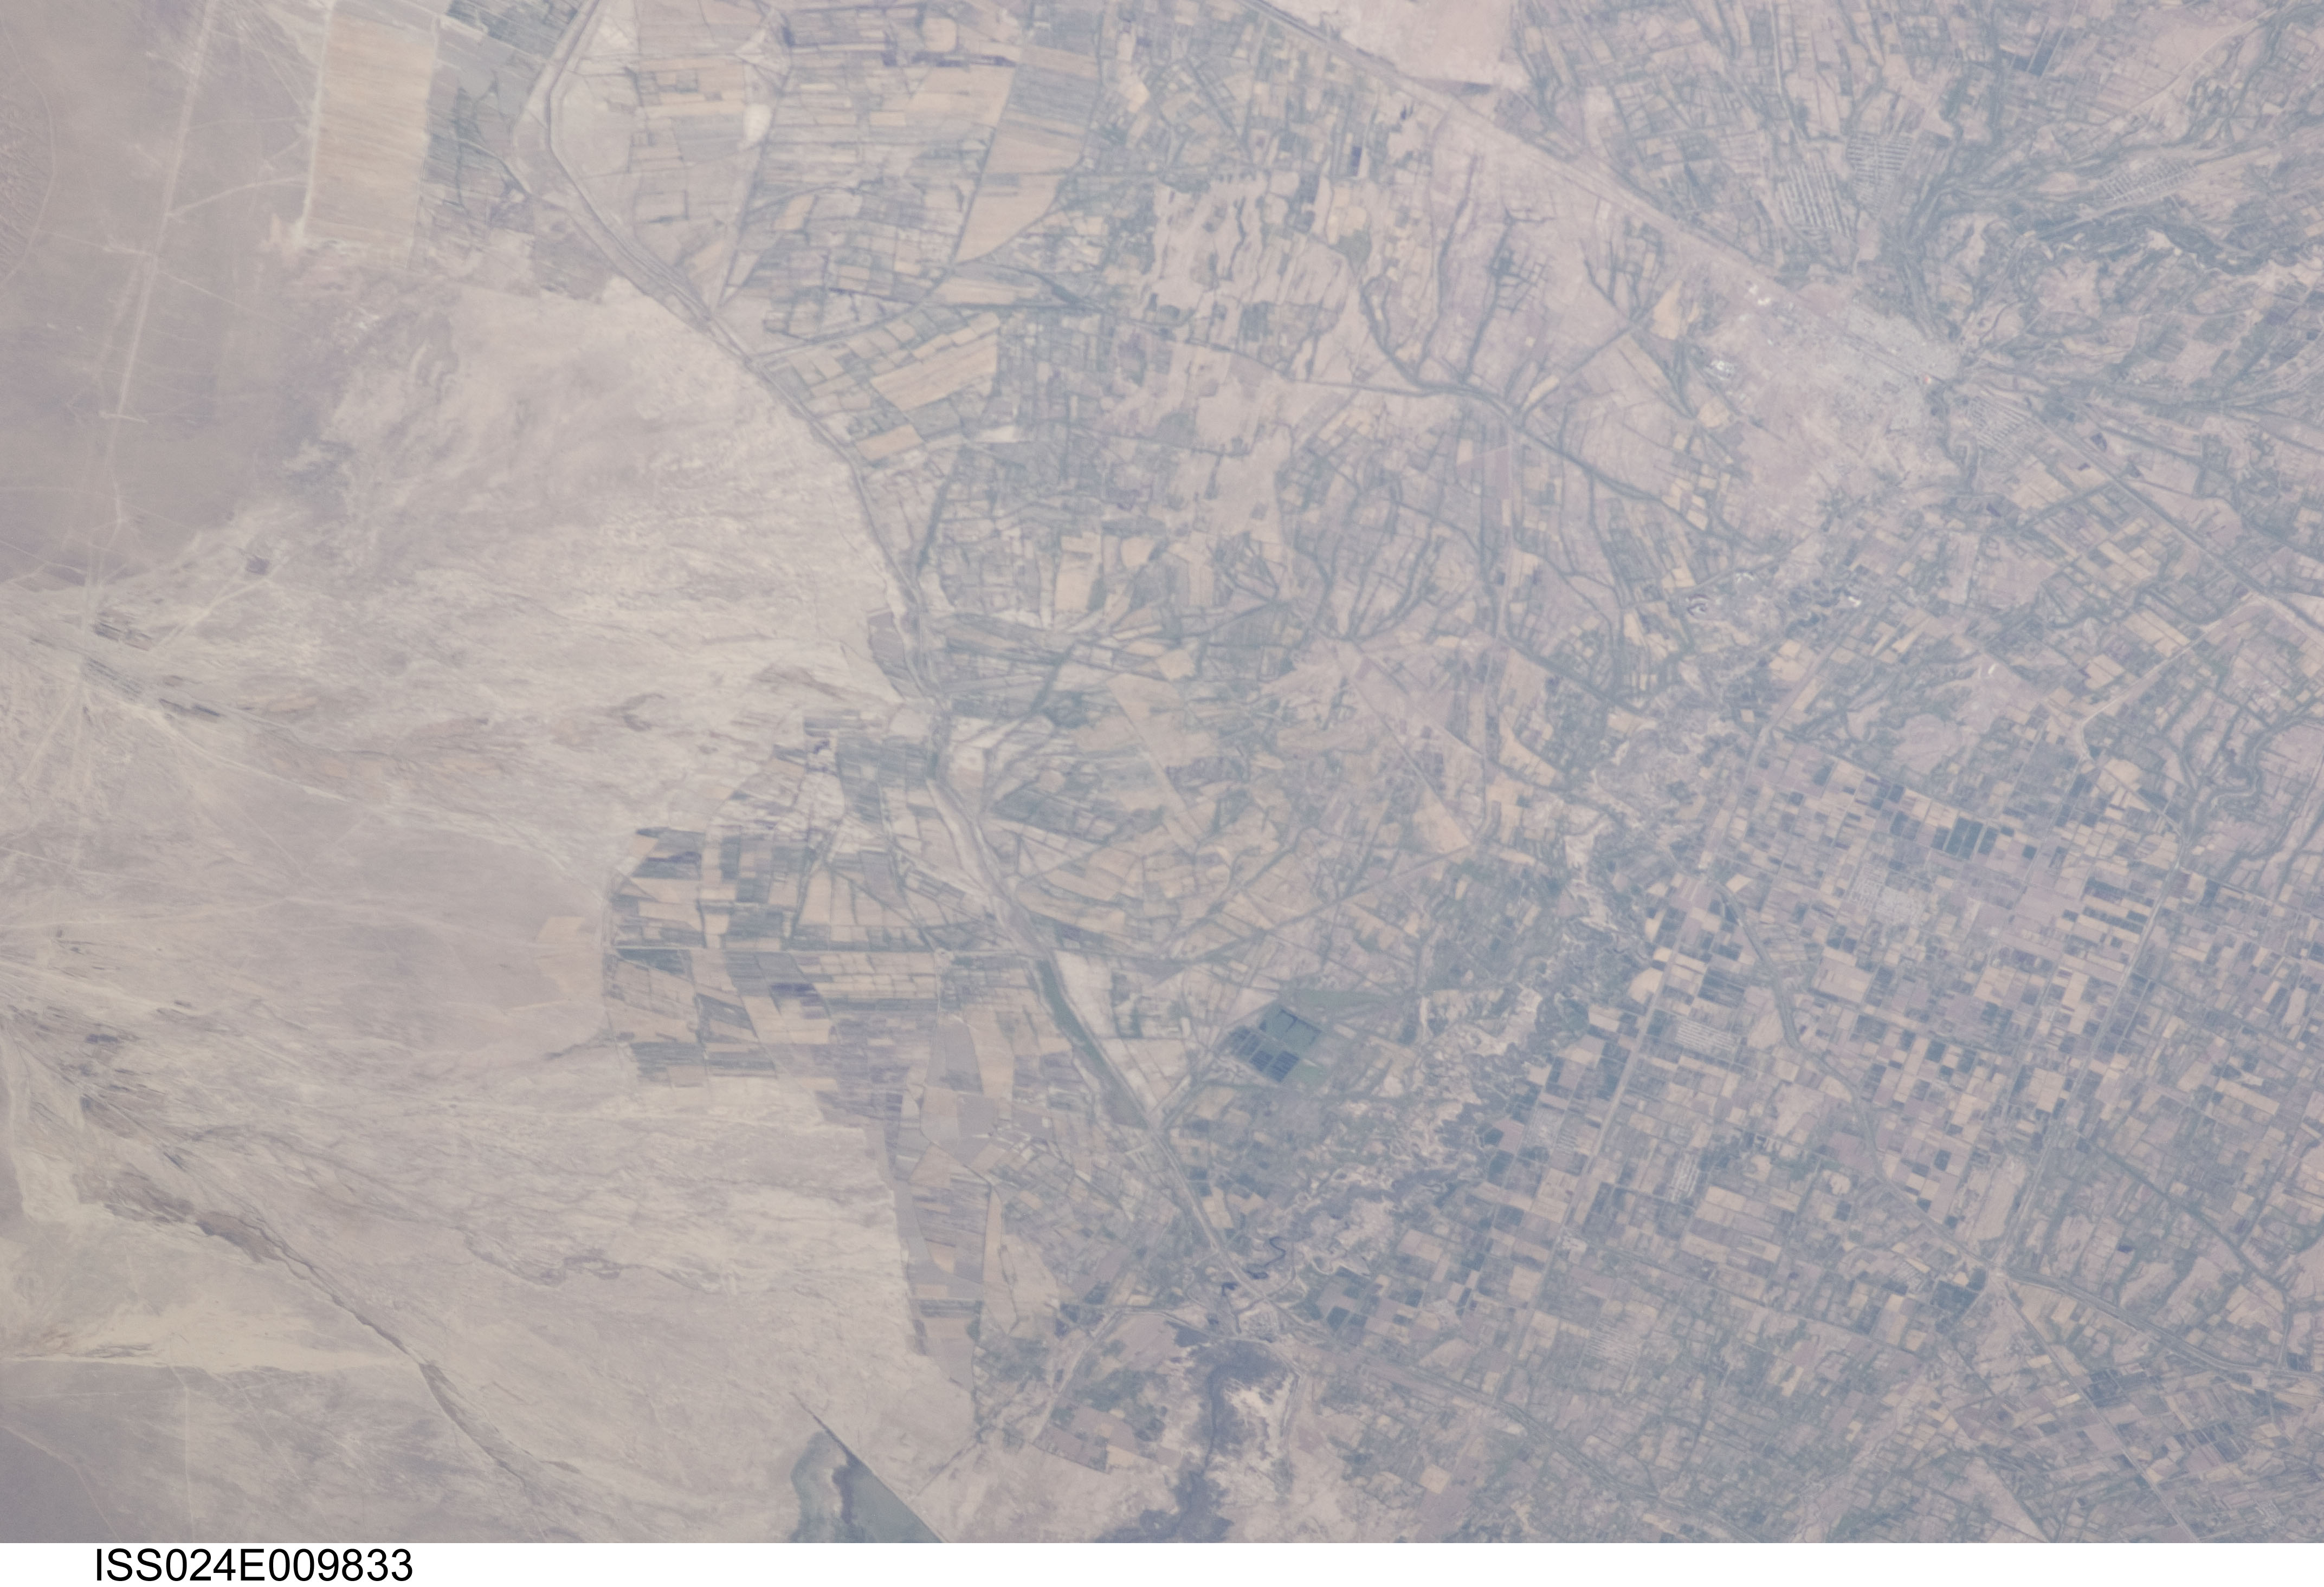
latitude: 37.1
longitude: 60.6
